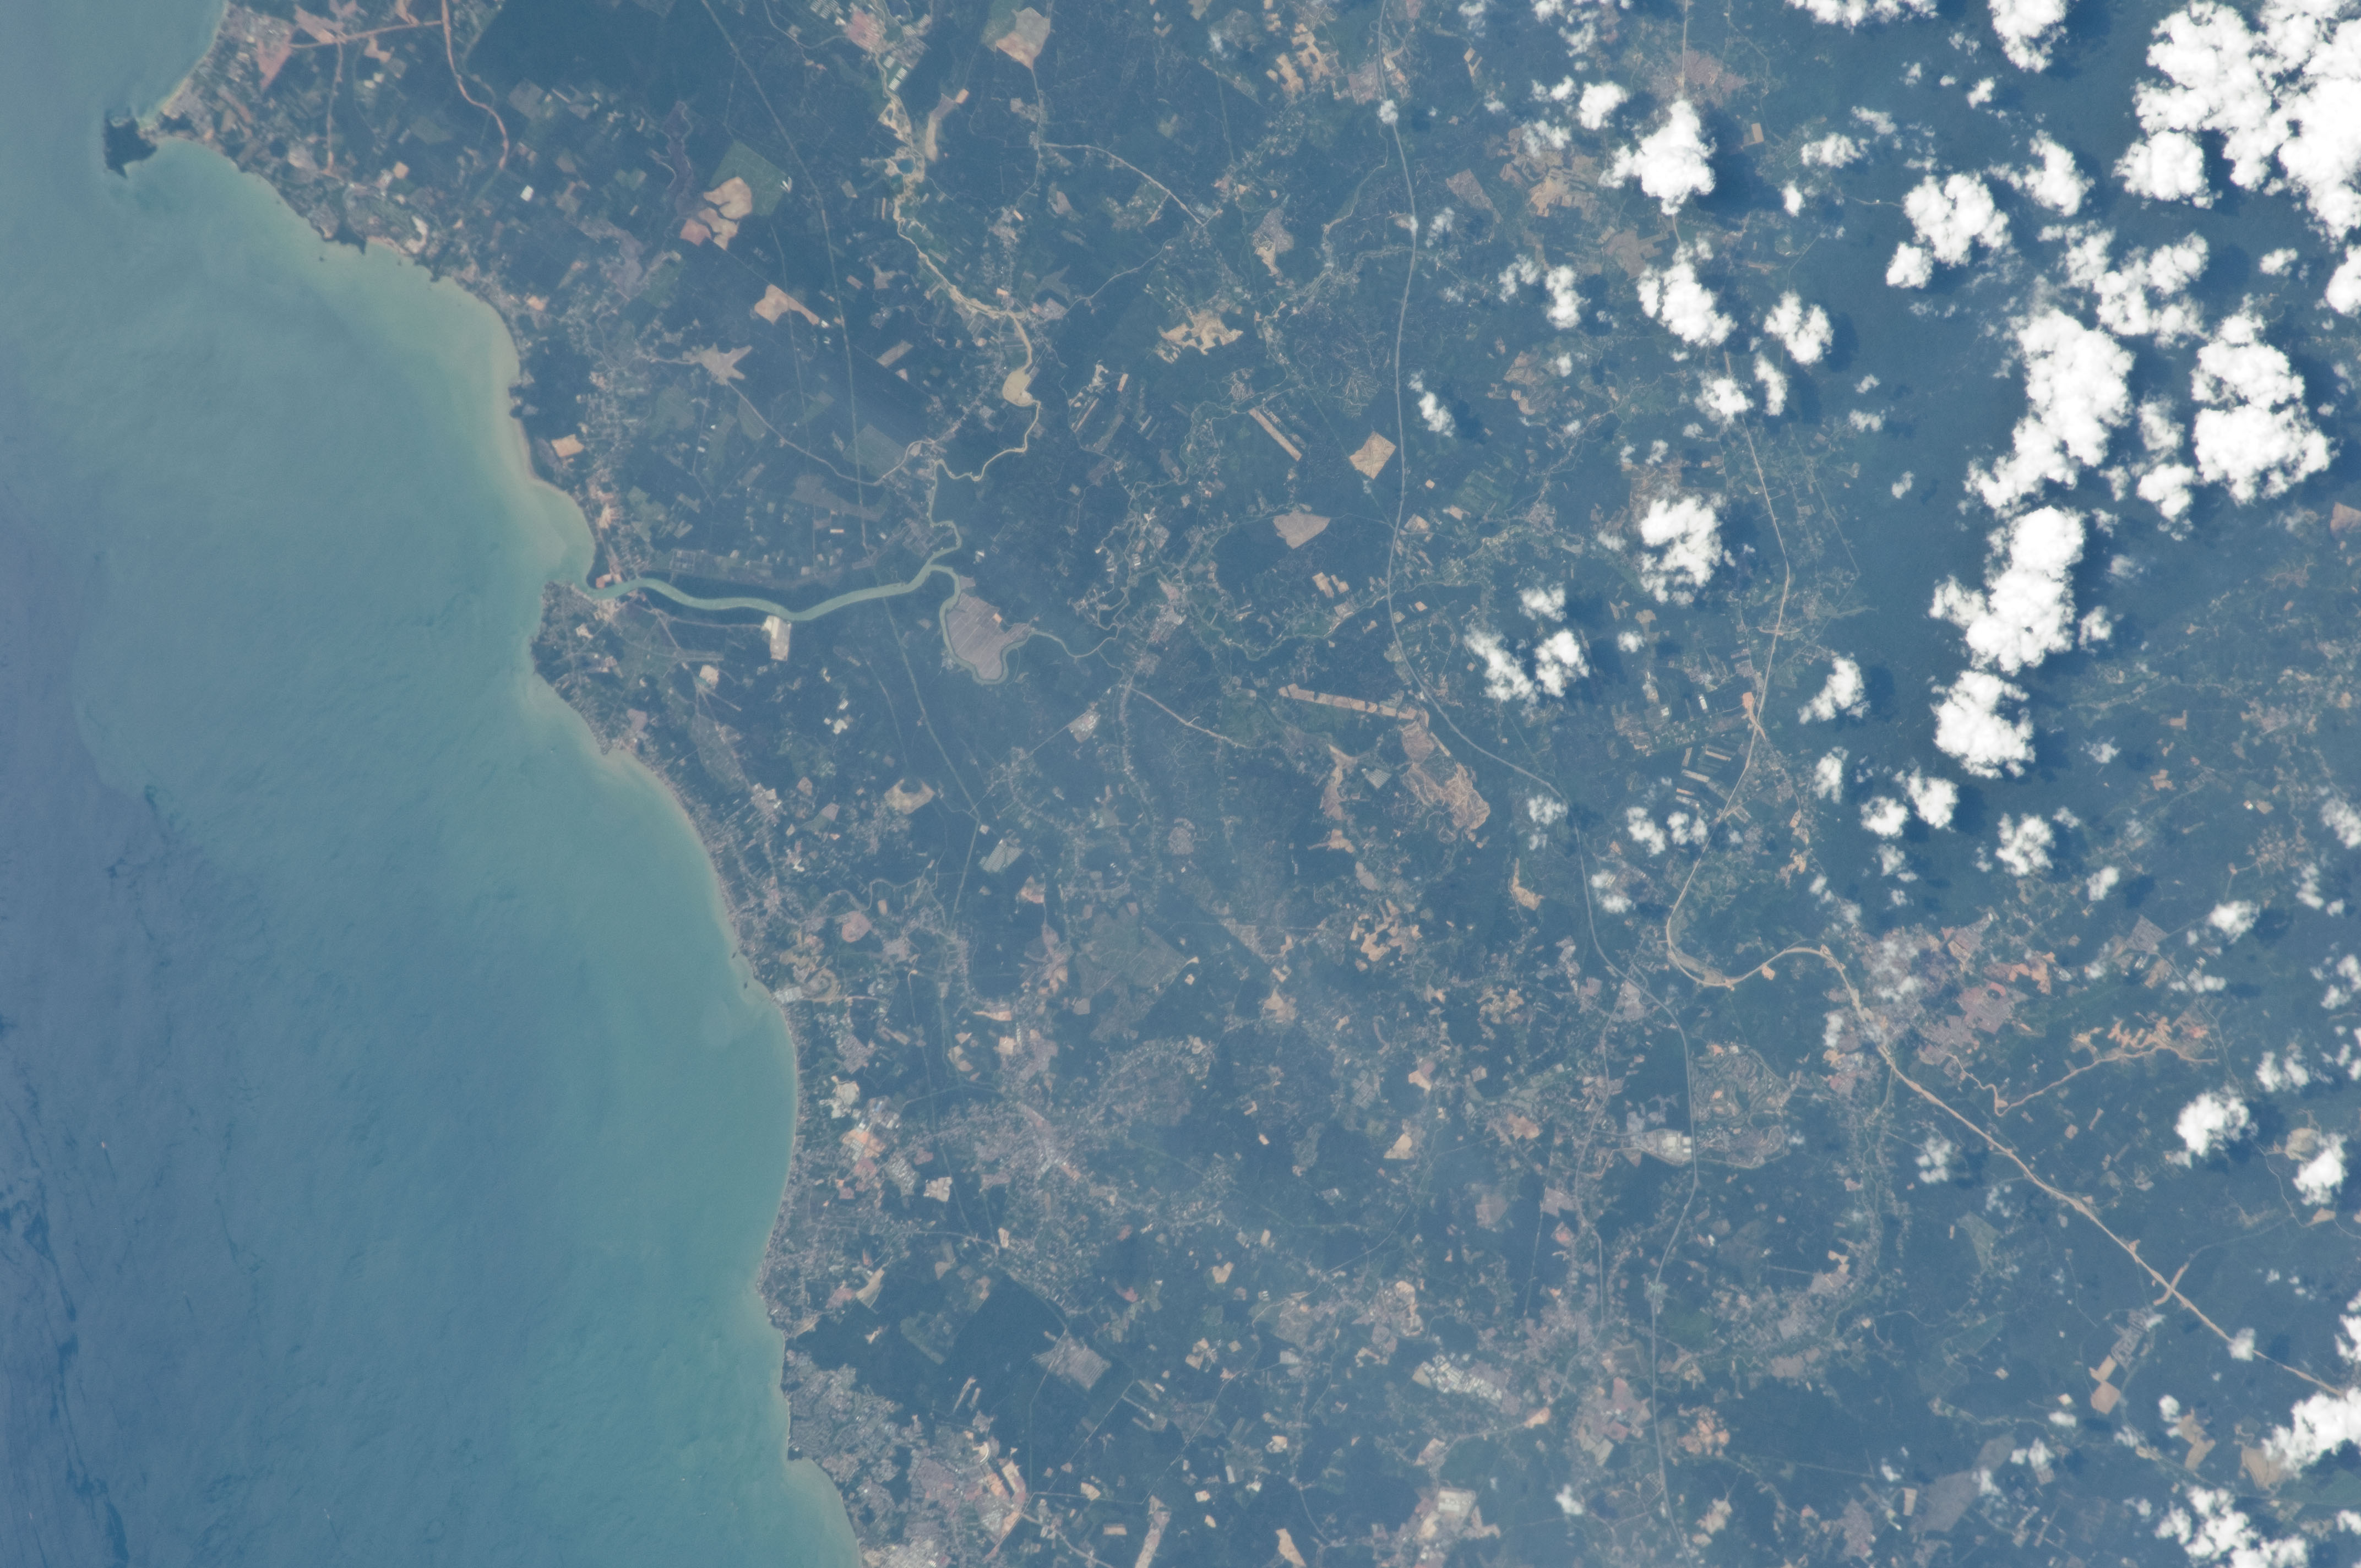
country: MALAYSIA
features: AGR., STR. OF MALACCA, SEDIMENT, GLINT, LINGGI RIVER
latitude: 2.4
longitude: 102.1
